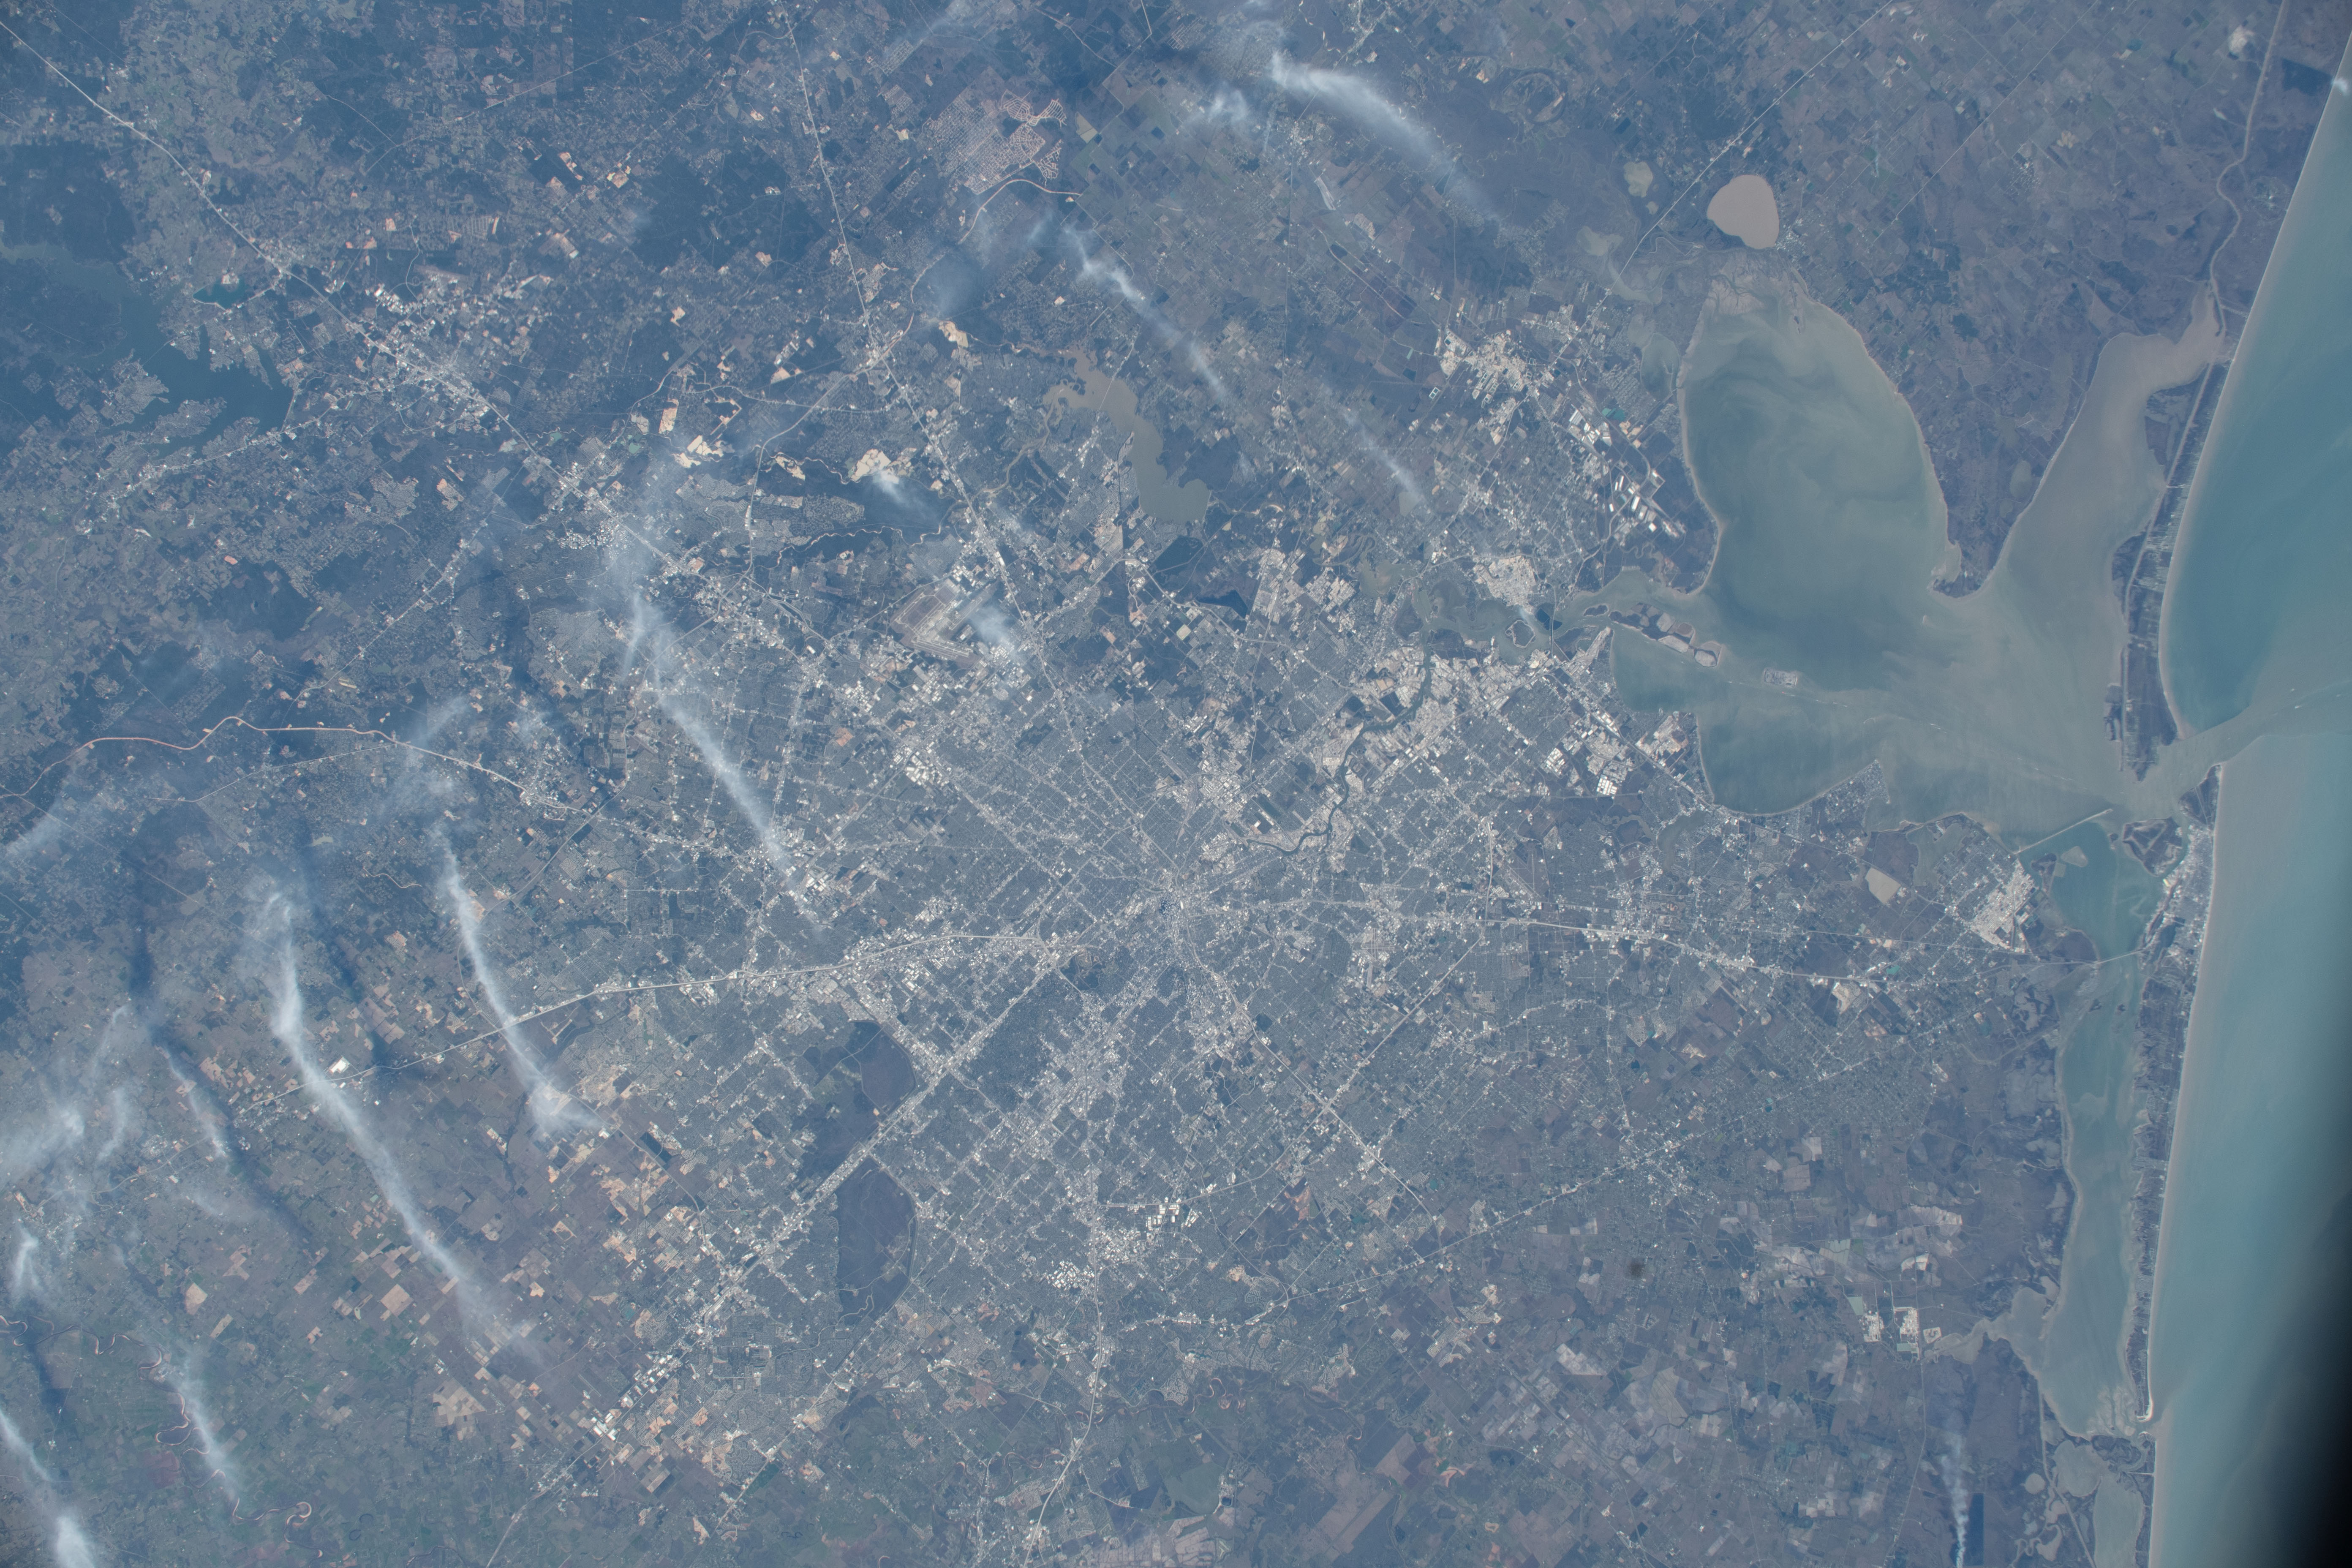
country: USA-TEXAS
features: TRINITY BAY, GALVESTON BAY, GALVESTON ISLAND, HOUSTON
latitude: 29.9
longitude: -95.2
